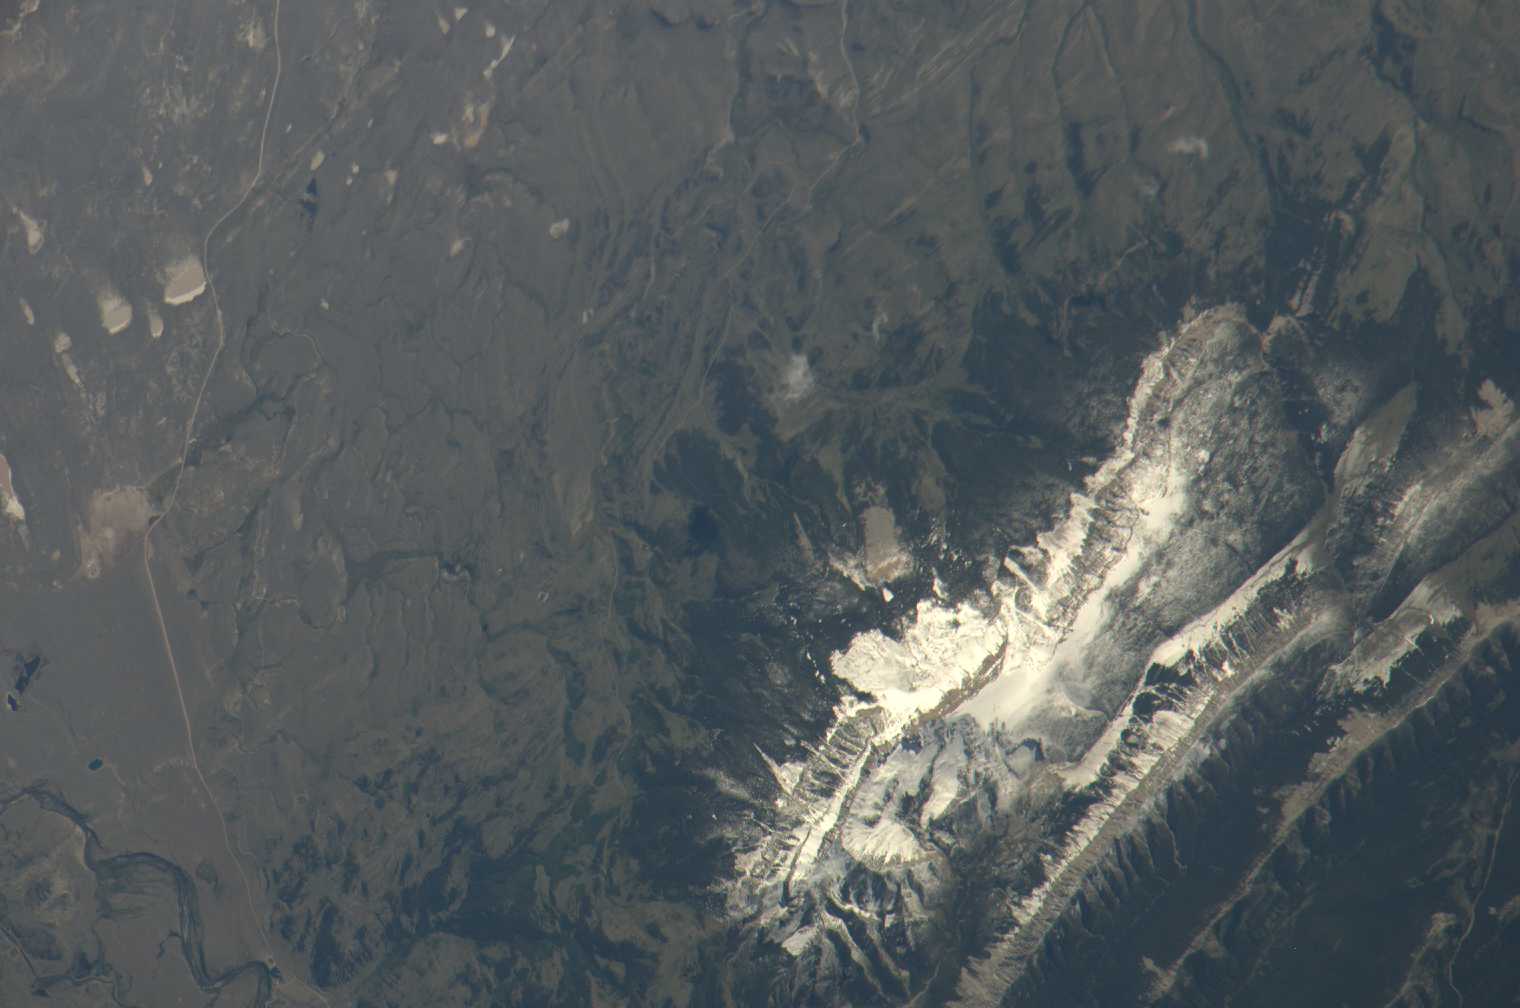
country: USA-MONTANA
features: SAWTOOTH RIDGE, ALKALI FLAT
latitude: 47.6
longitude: -112.6
